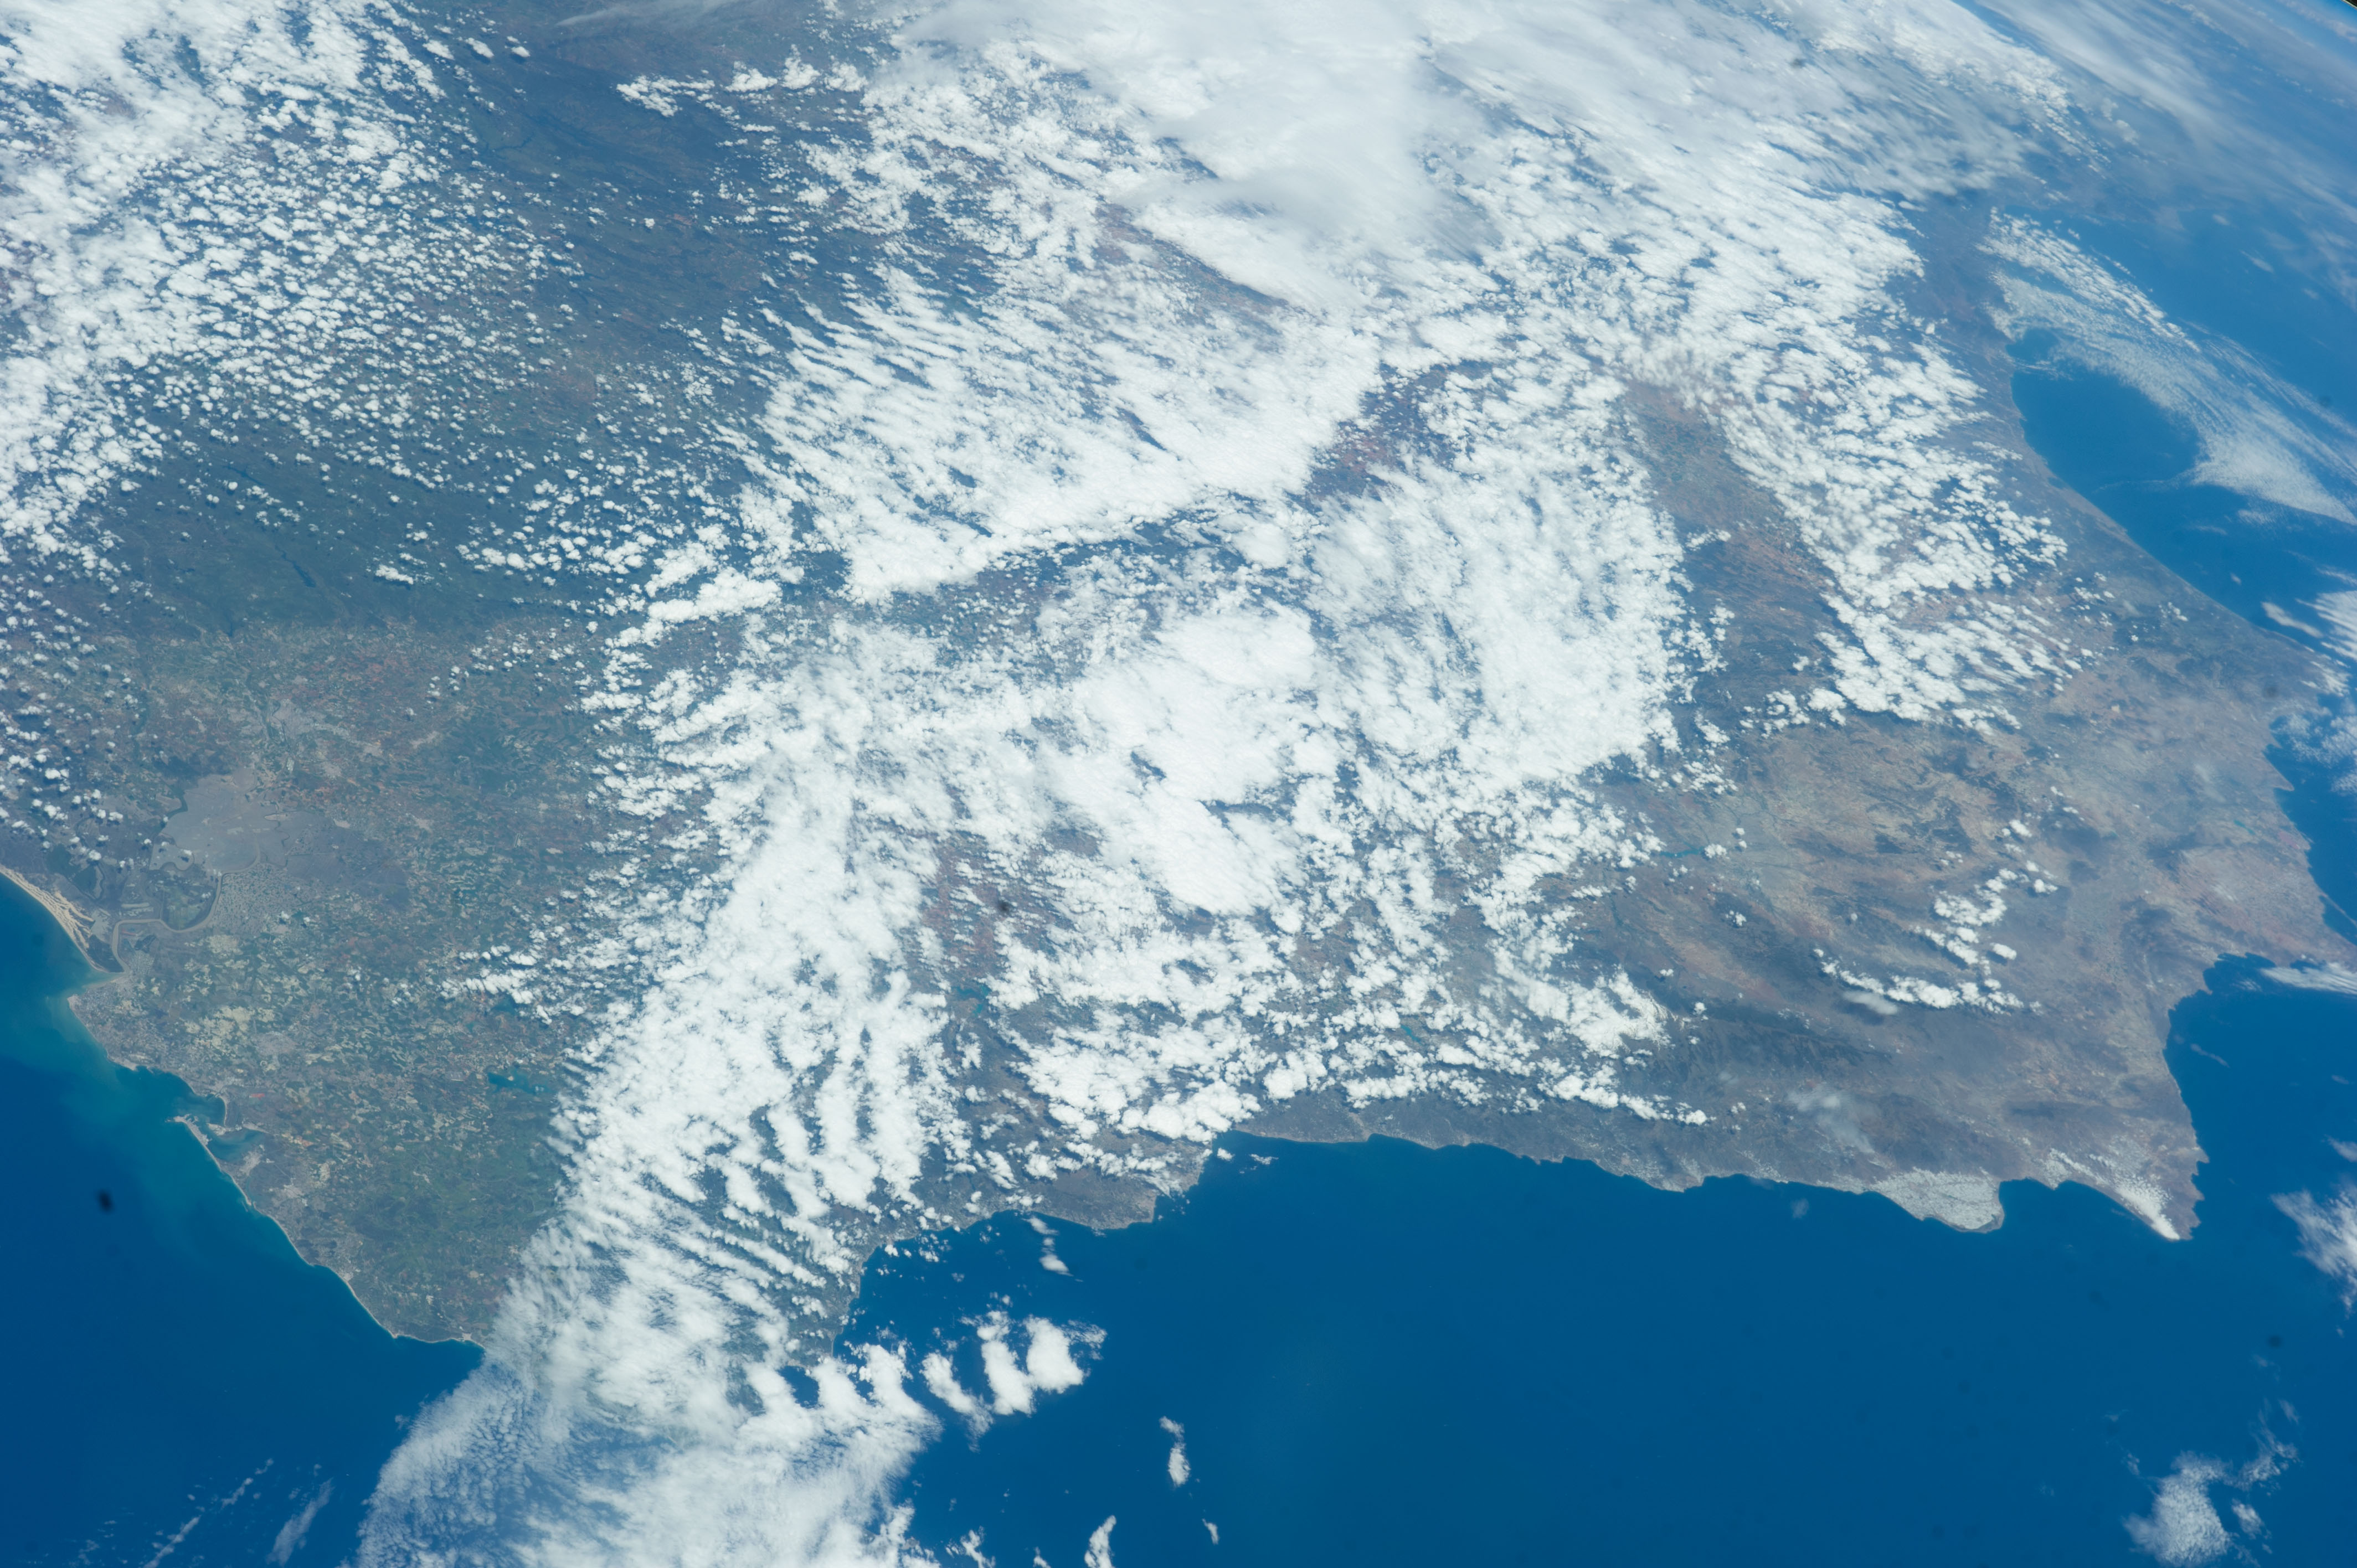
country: SPAIN
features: MALAGA, VALENCIA, ALBORAN SEA, IBERIAN PENINSULA, STRAIT OF GIBRALTAR
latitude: 37.2
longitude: -4.6
